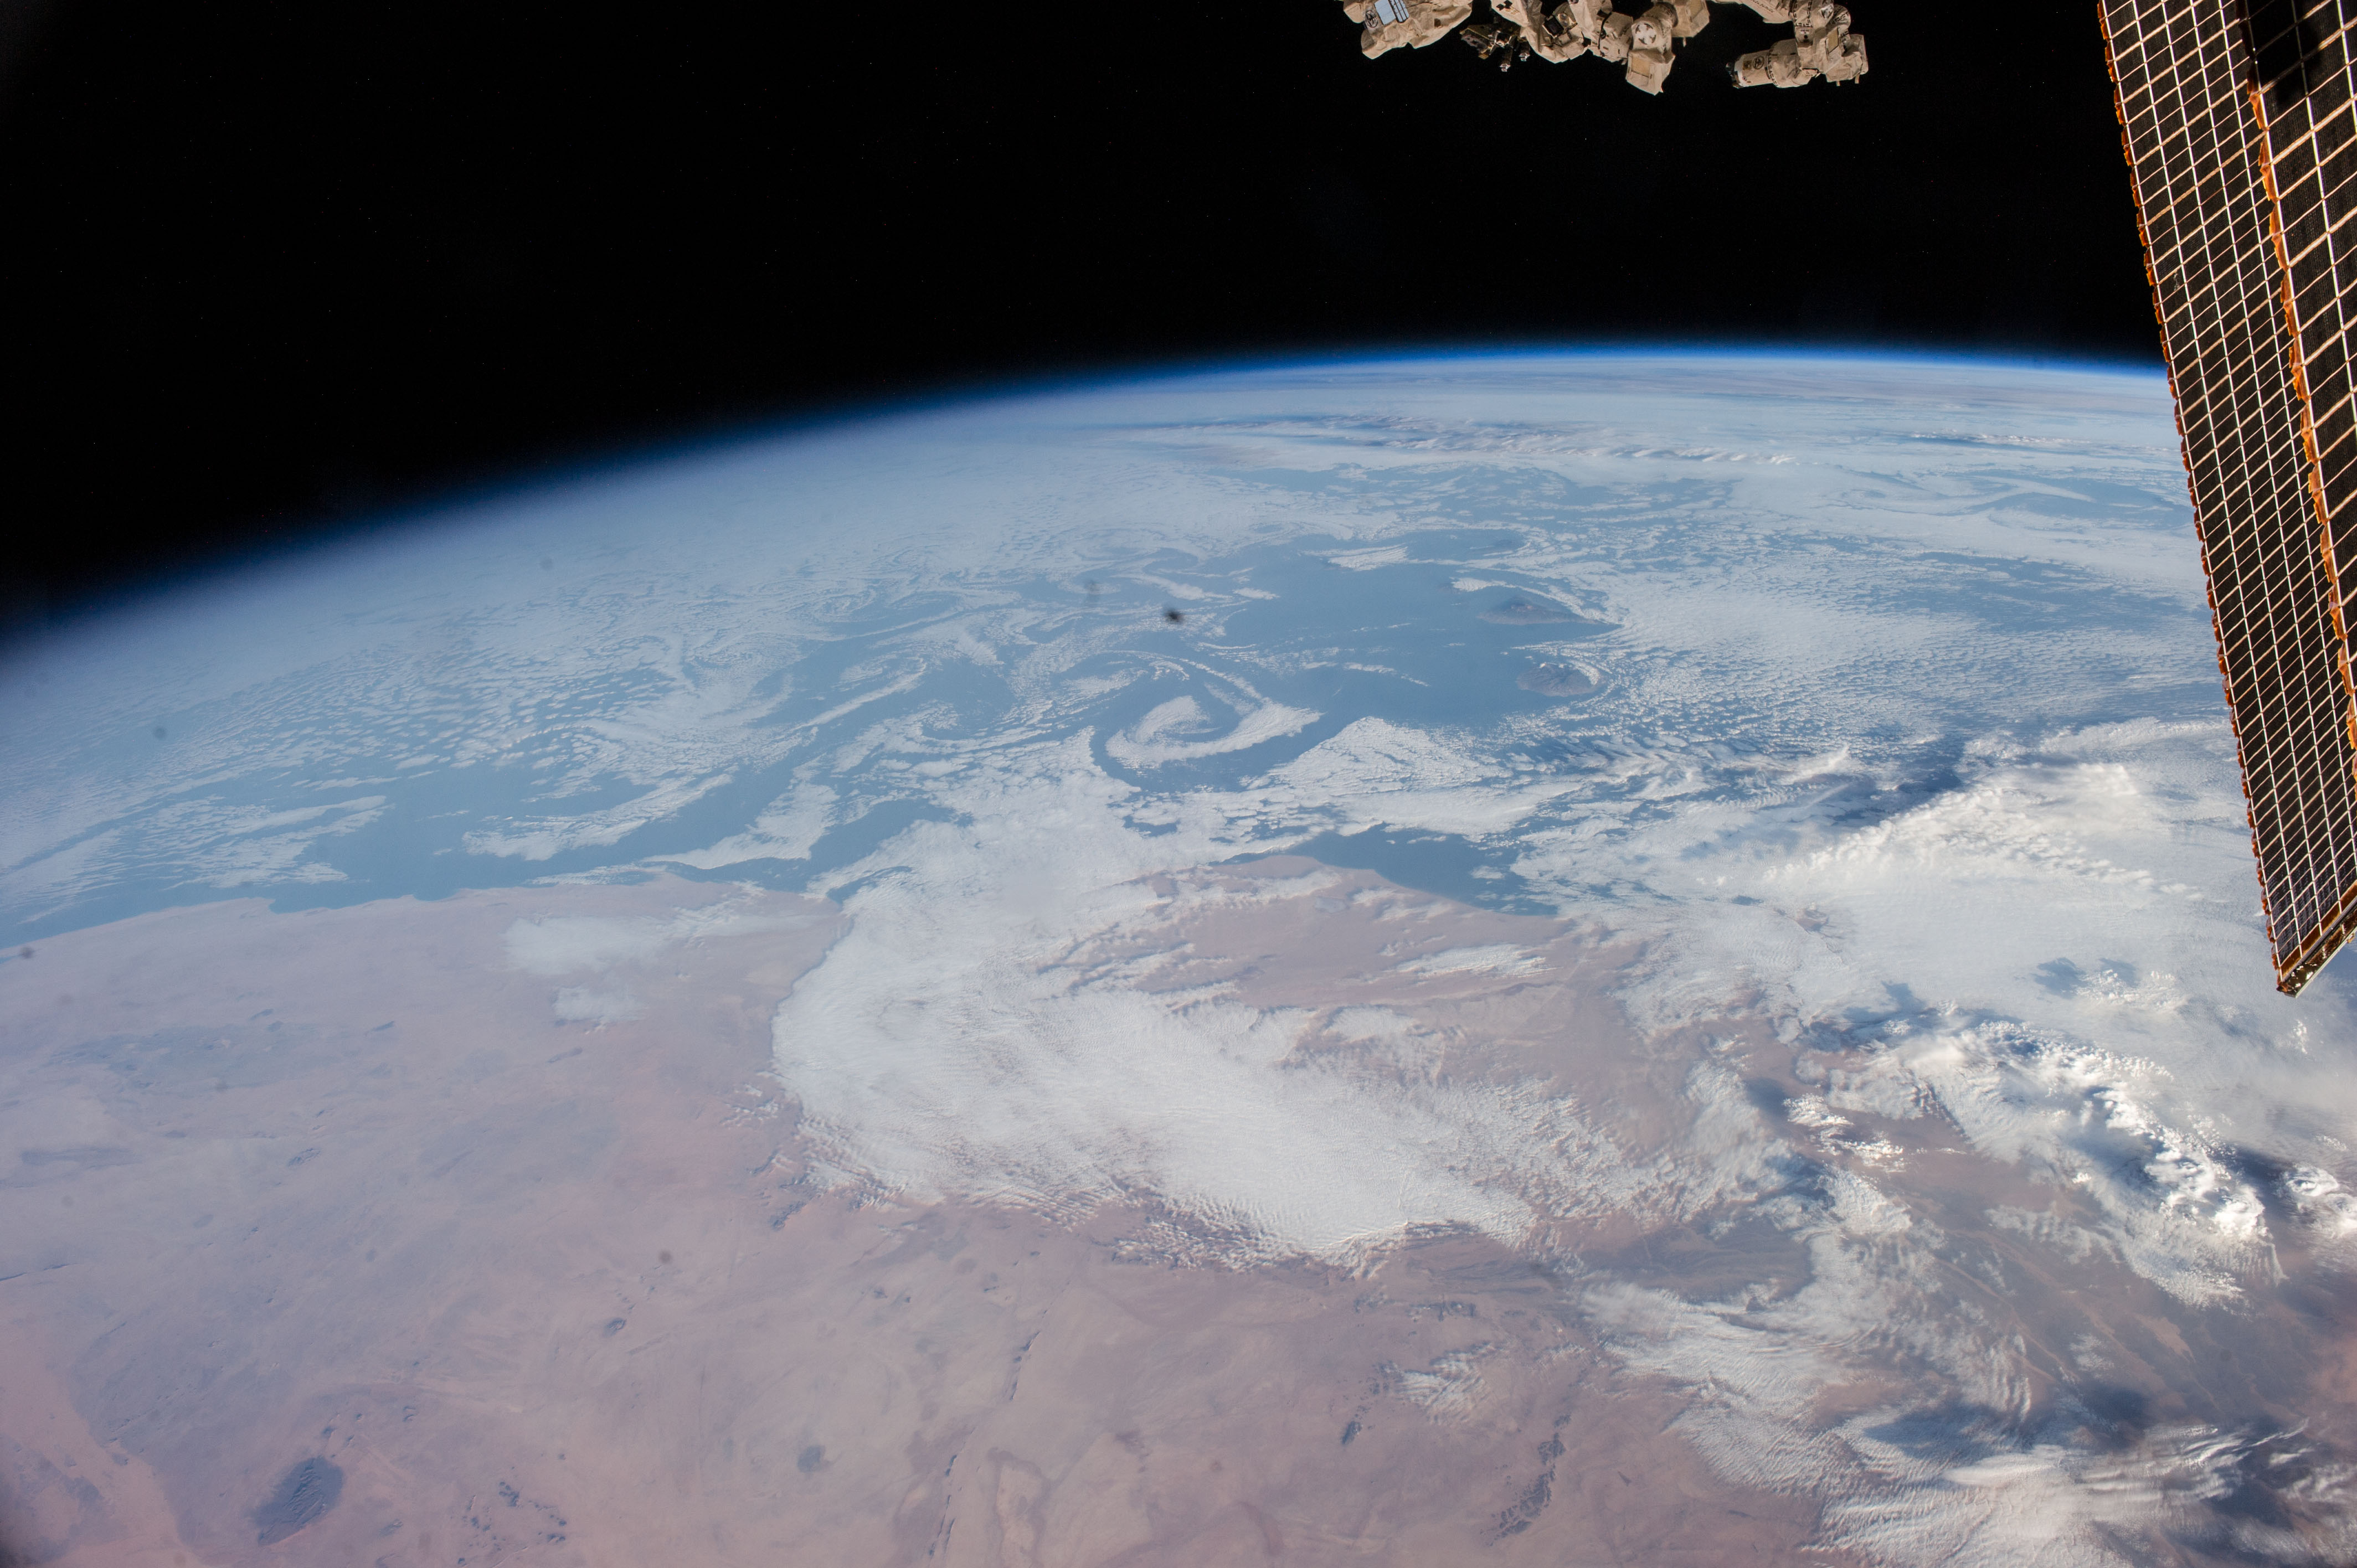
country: ATLANTIC OCEAN
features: ATLANTIC OCEAN, DESERT, MOROCCO, OCCIDENTAL SAHARA
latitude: 26.0
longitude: -15.2
